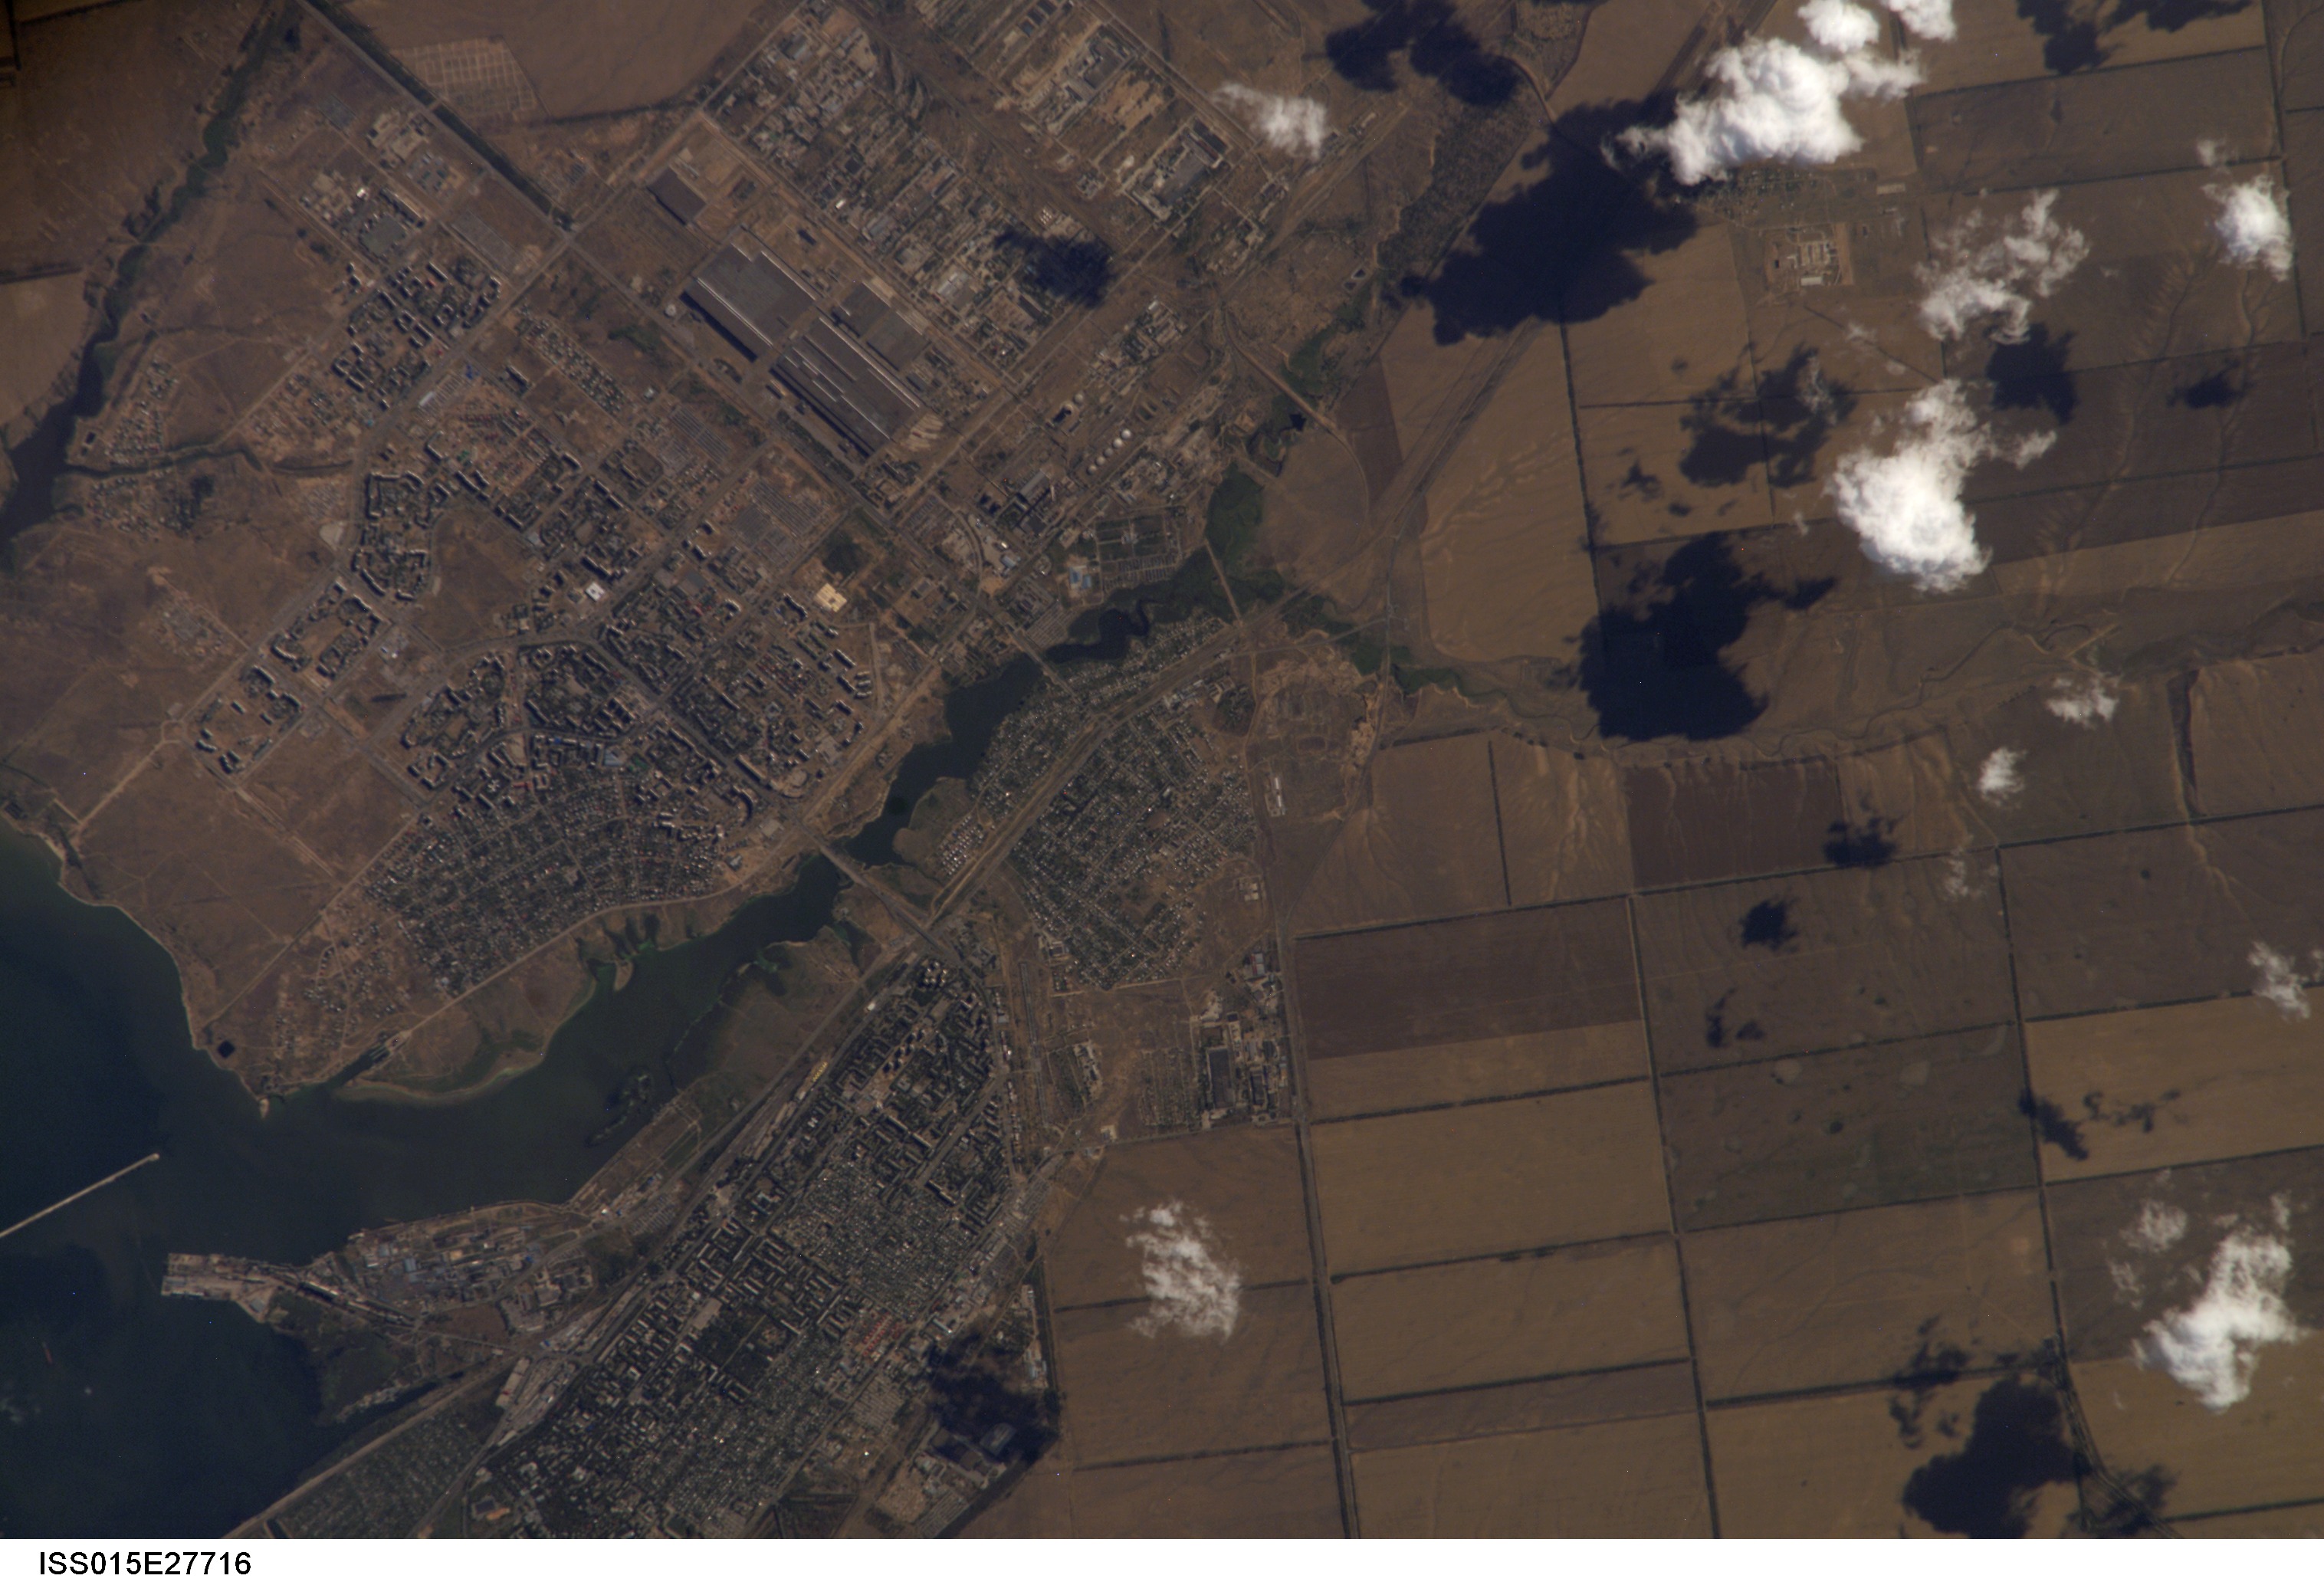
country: RUSSIAN FEDERATION
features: VOLGODONSK, AGR., RESERVOIR
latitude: 47.5
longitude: 42.2
